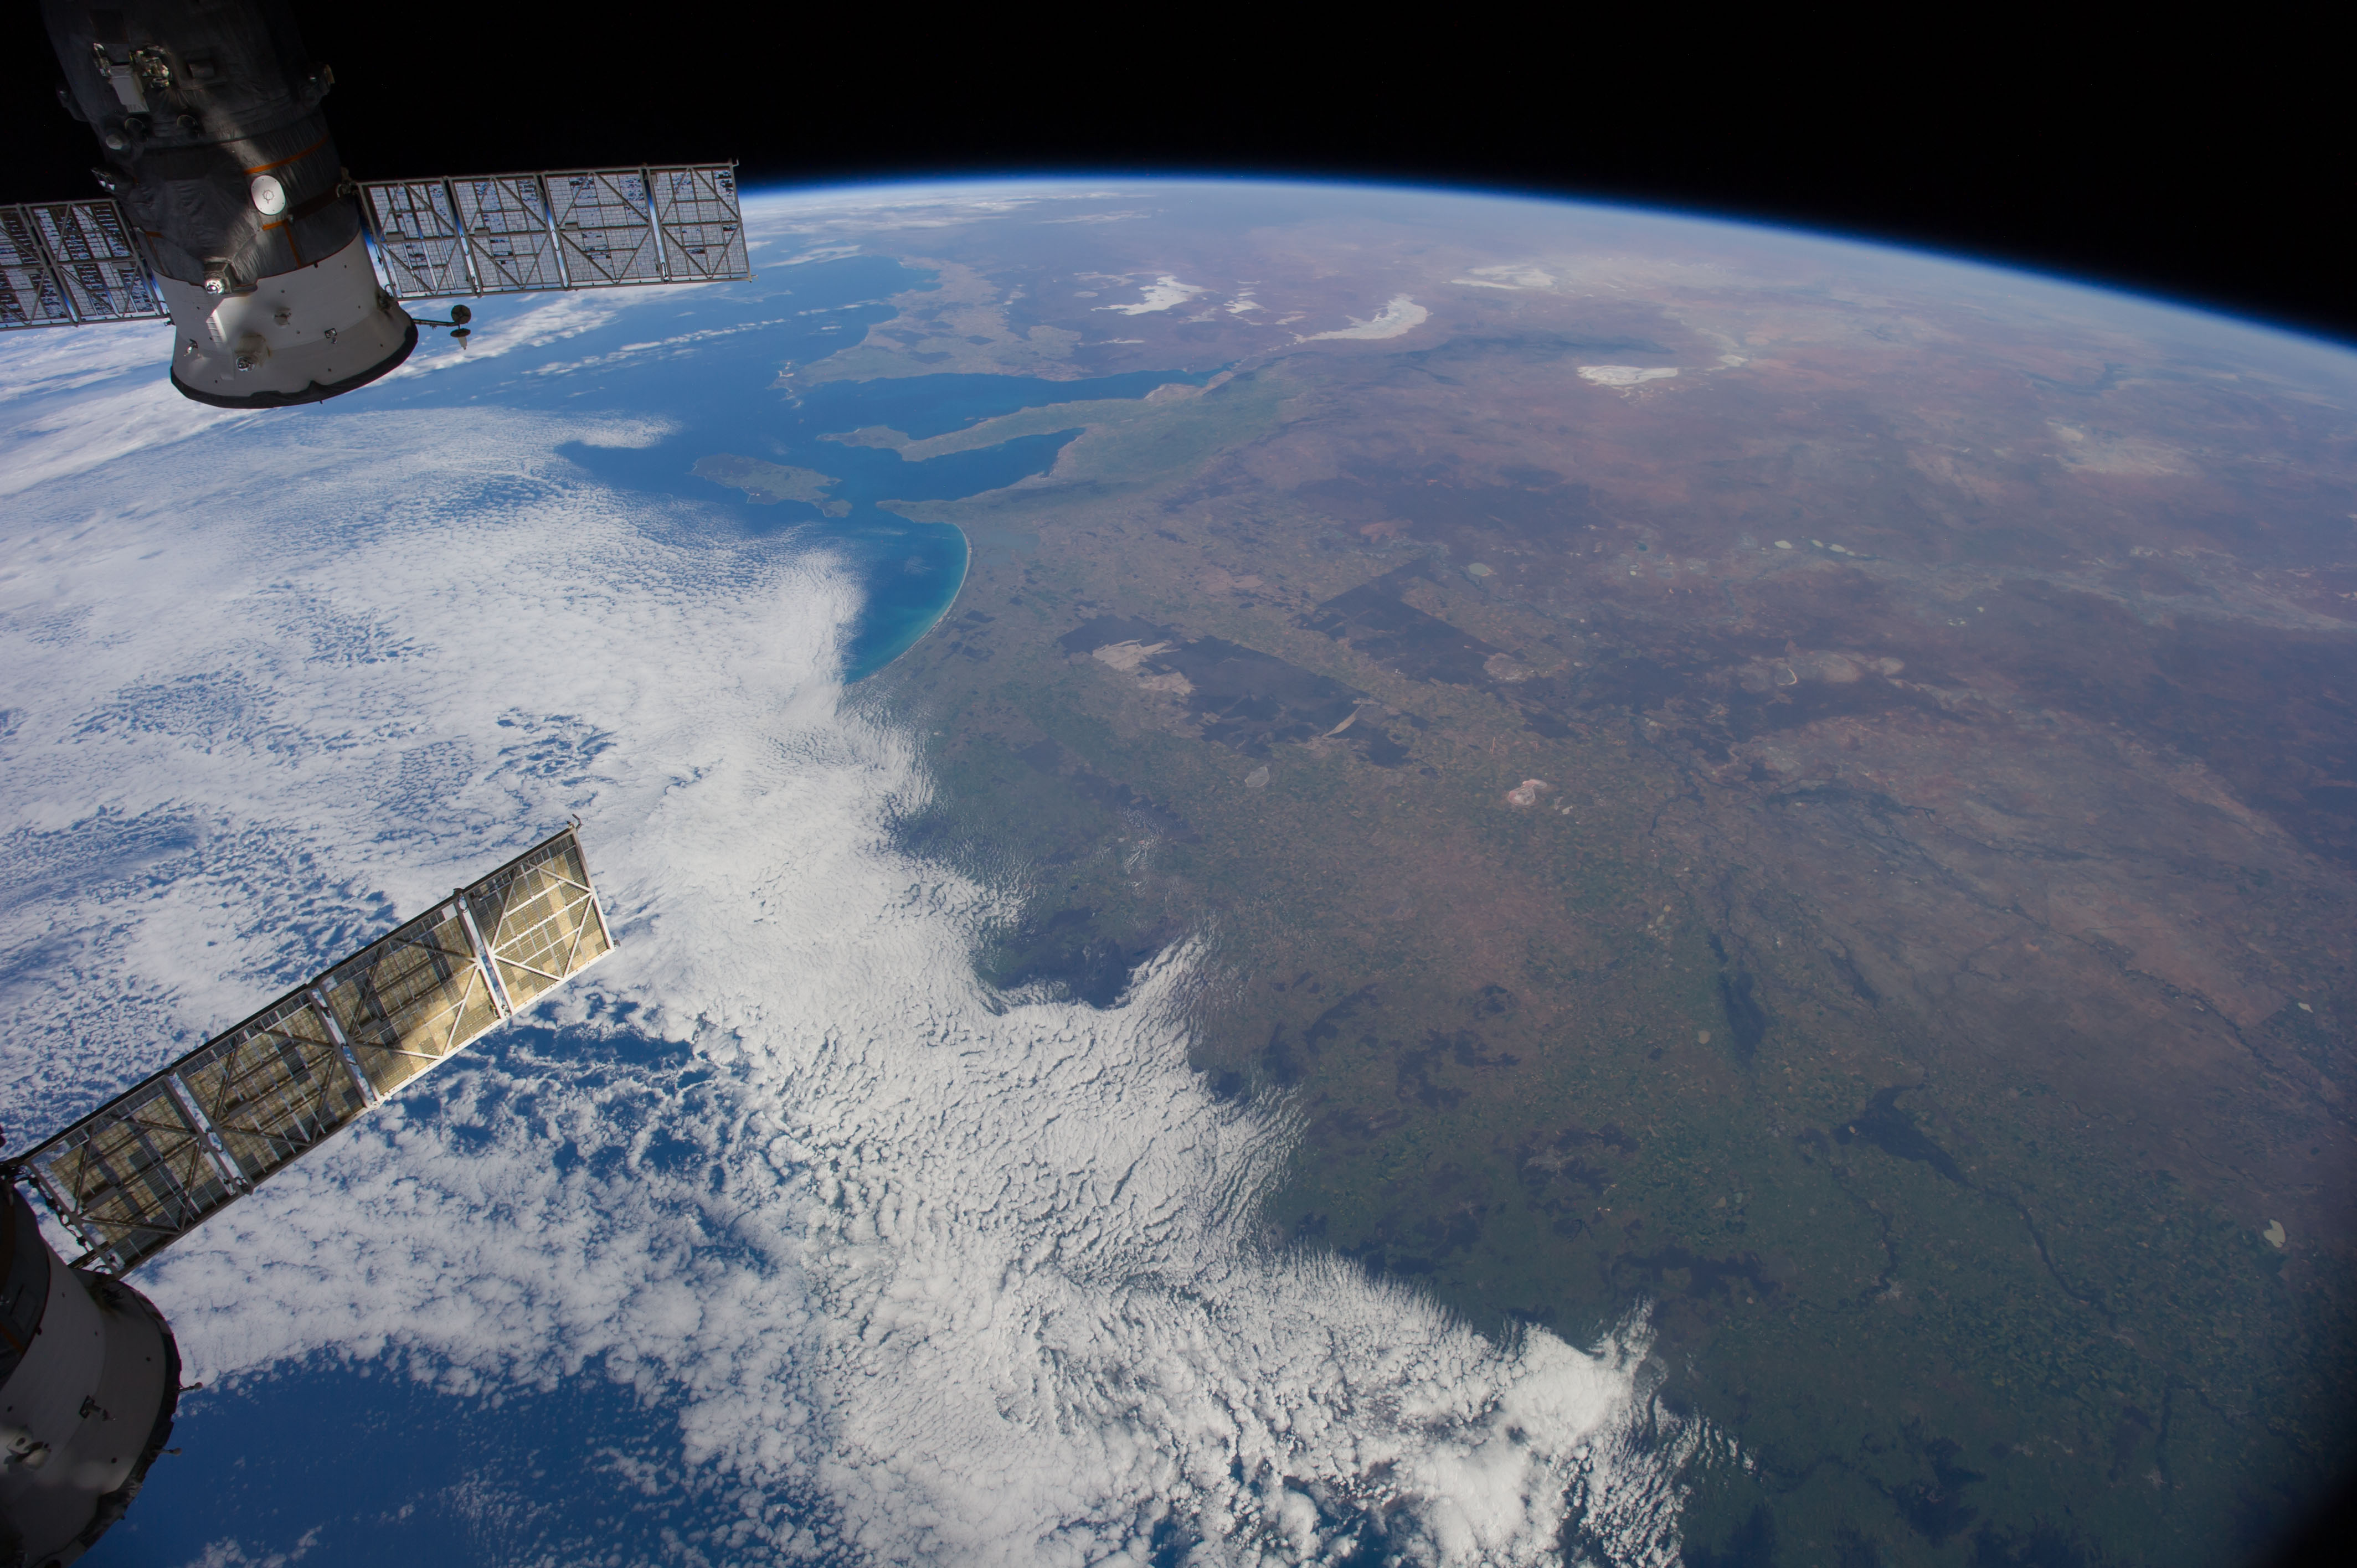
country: AUSTRALIA-V
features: MURRAY R., G. ST VINCENT, SPENCER G., KANGAROO I., L. TORRENS, L. FROME, STRZELECKI DES., FLINDERS RA., L. HINDMARSH, INDIAN O.
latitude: -36.5
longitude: 141.5
